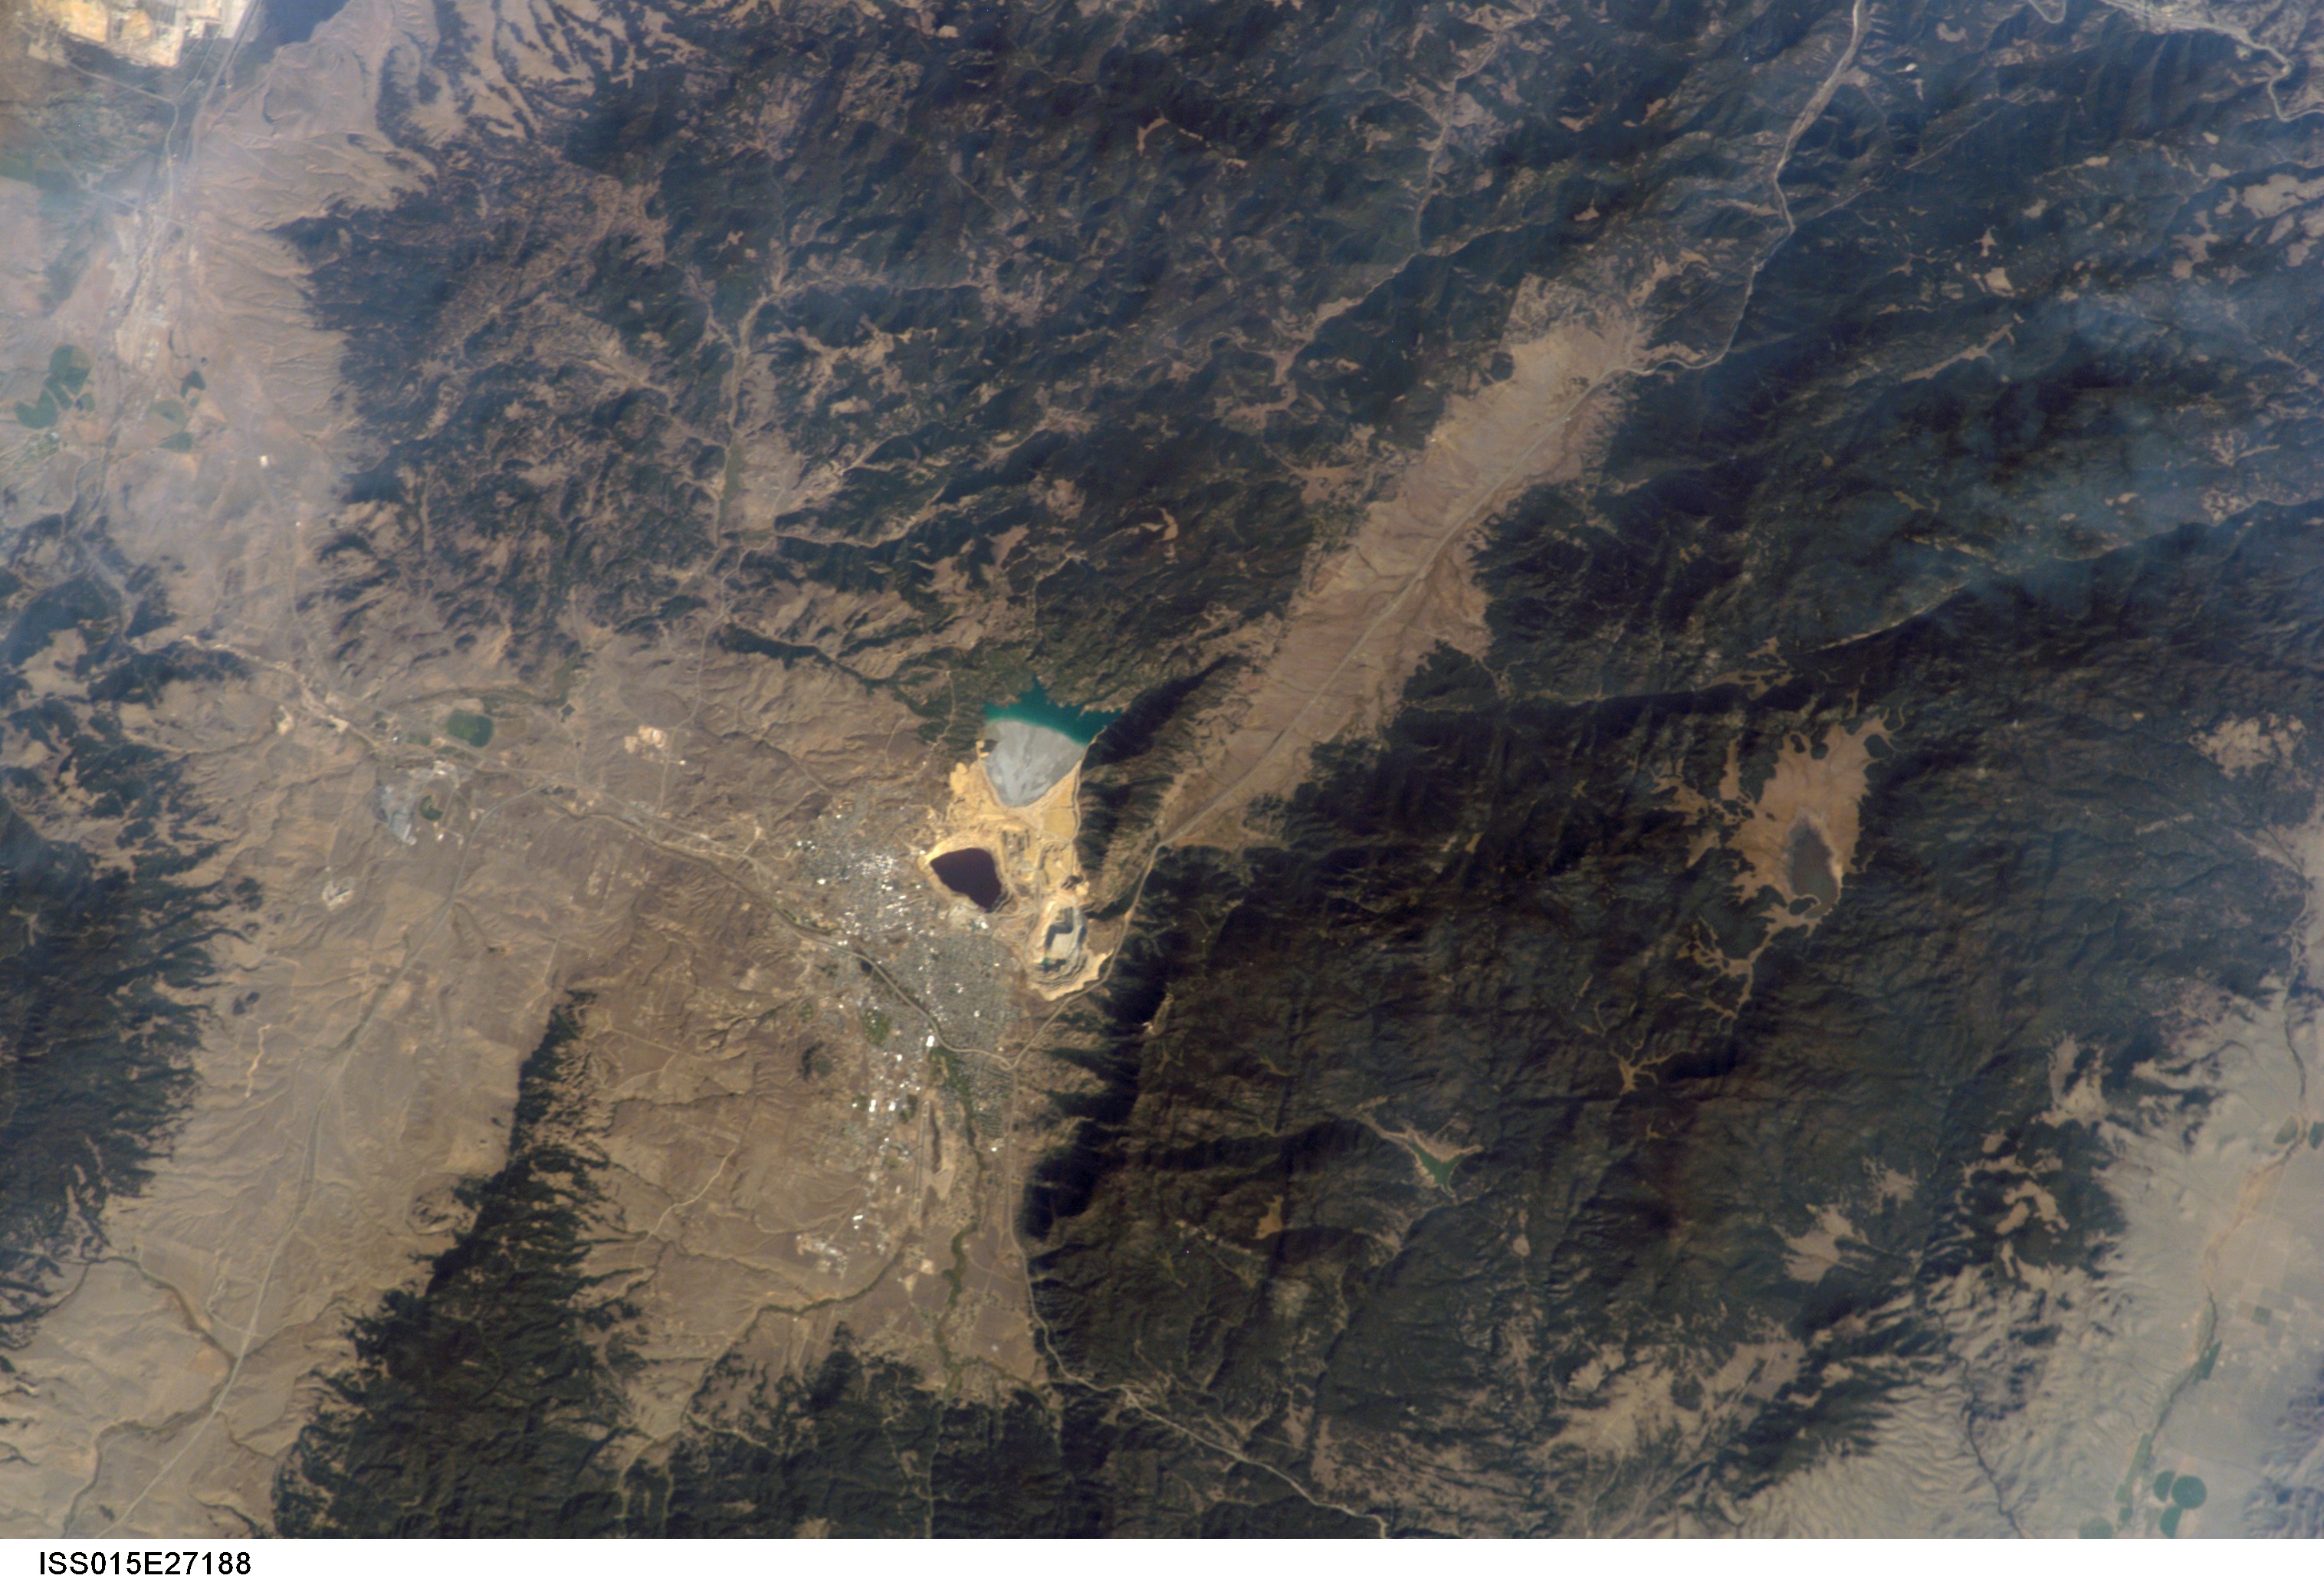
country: USA-MONTANA
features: BUTTE, BERKELEY PIT, FOREST, MTS.
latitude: 46.0
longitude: -112.5
